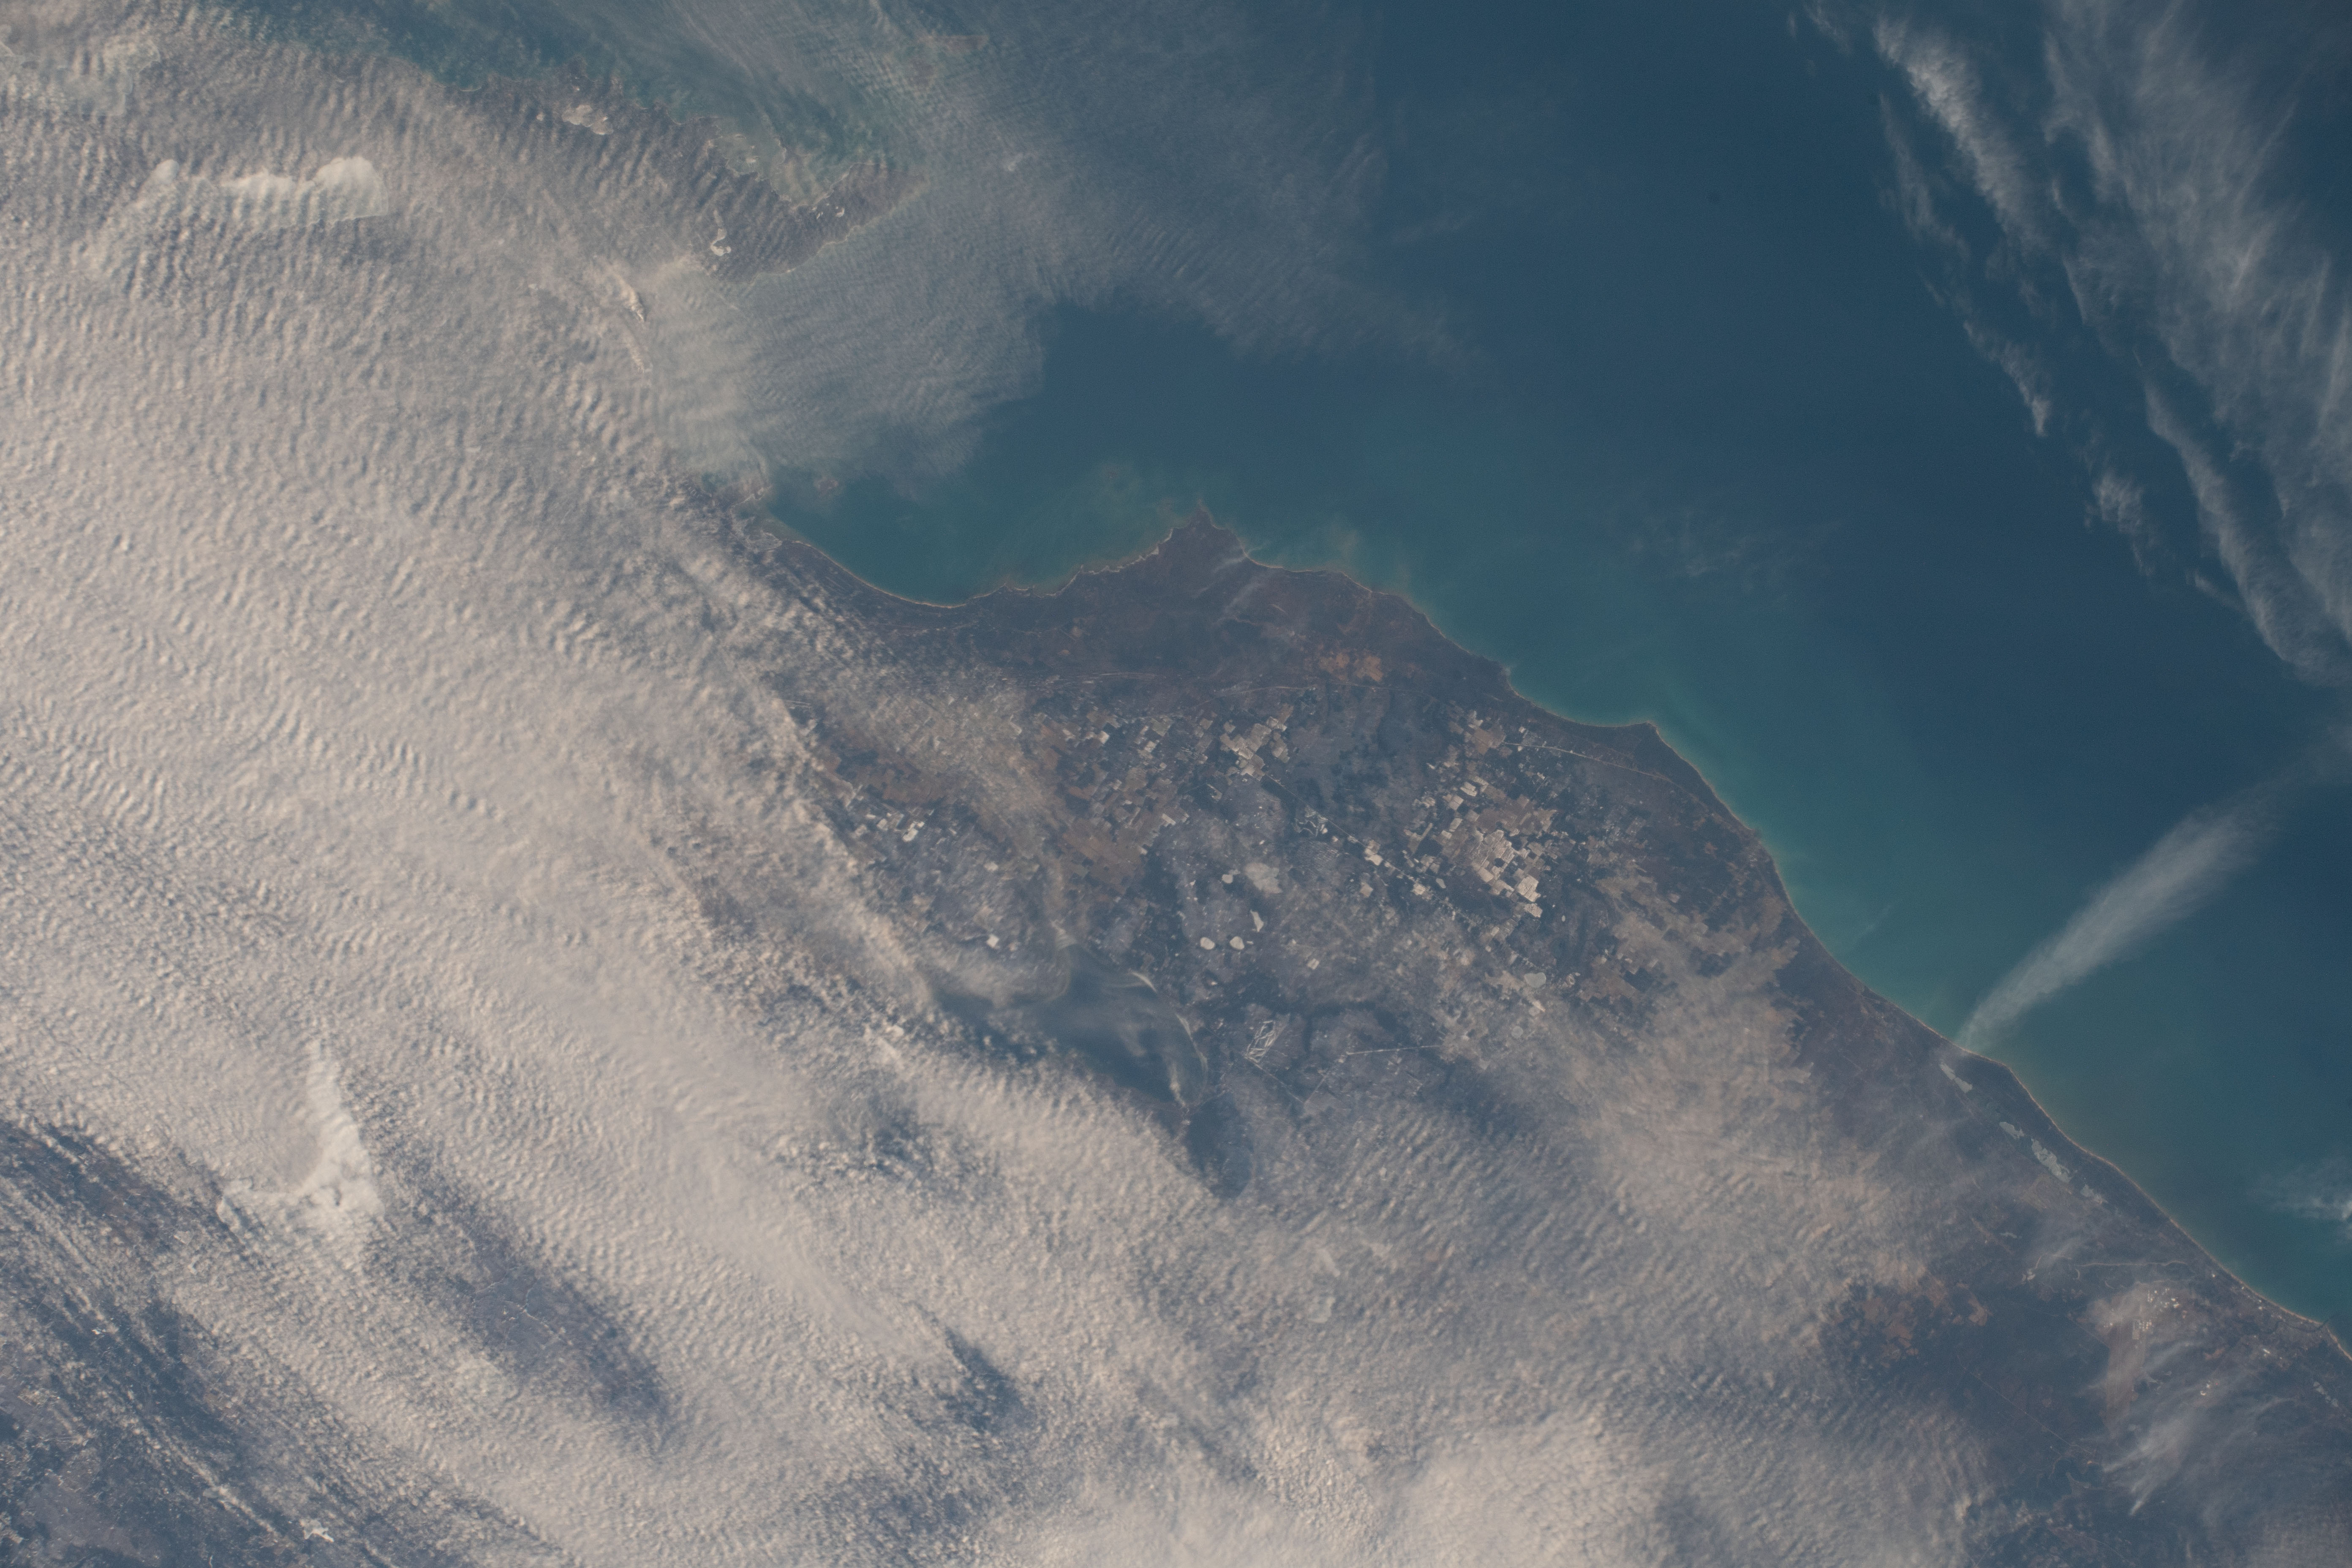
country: USA-MICHIGAN
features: THUNDER BAY, LAKE HURON, ALPENA, BLACK RIVER
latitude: 44.8
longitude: -83.4
